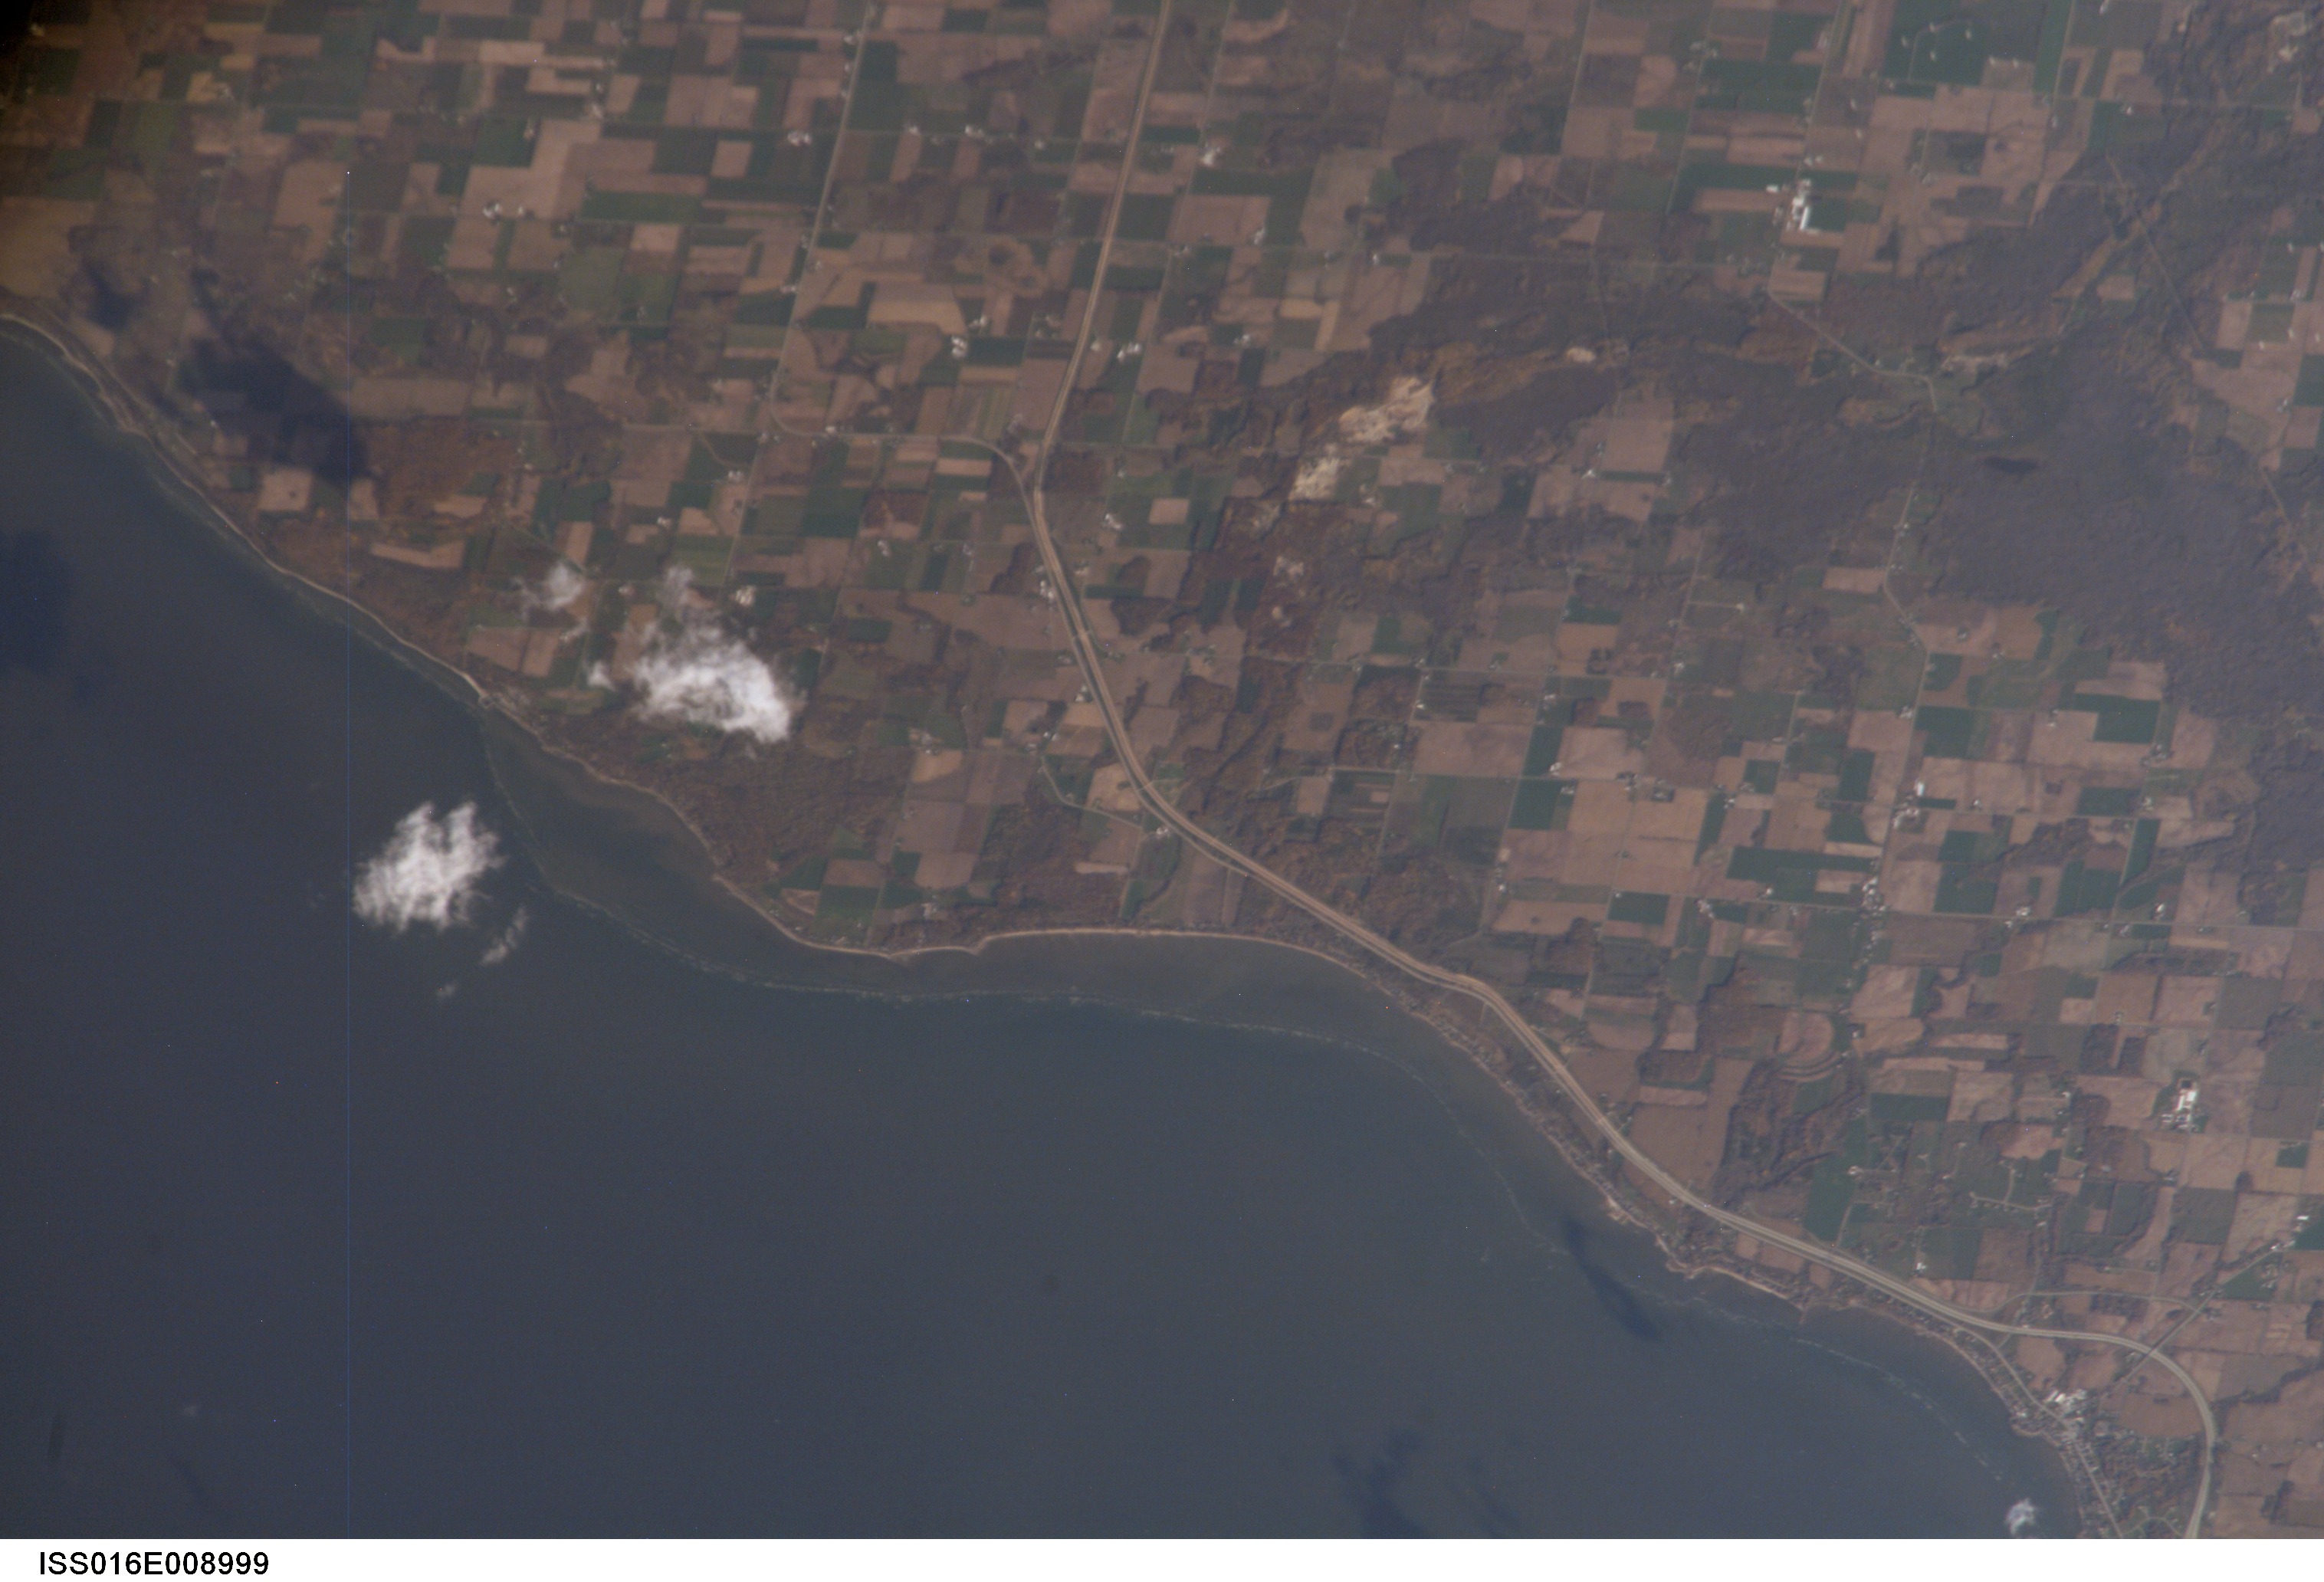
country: USA-WISCONSIN
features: DYCKESVILLE, GREEN BAY
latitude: 44.7
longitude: -87.7
